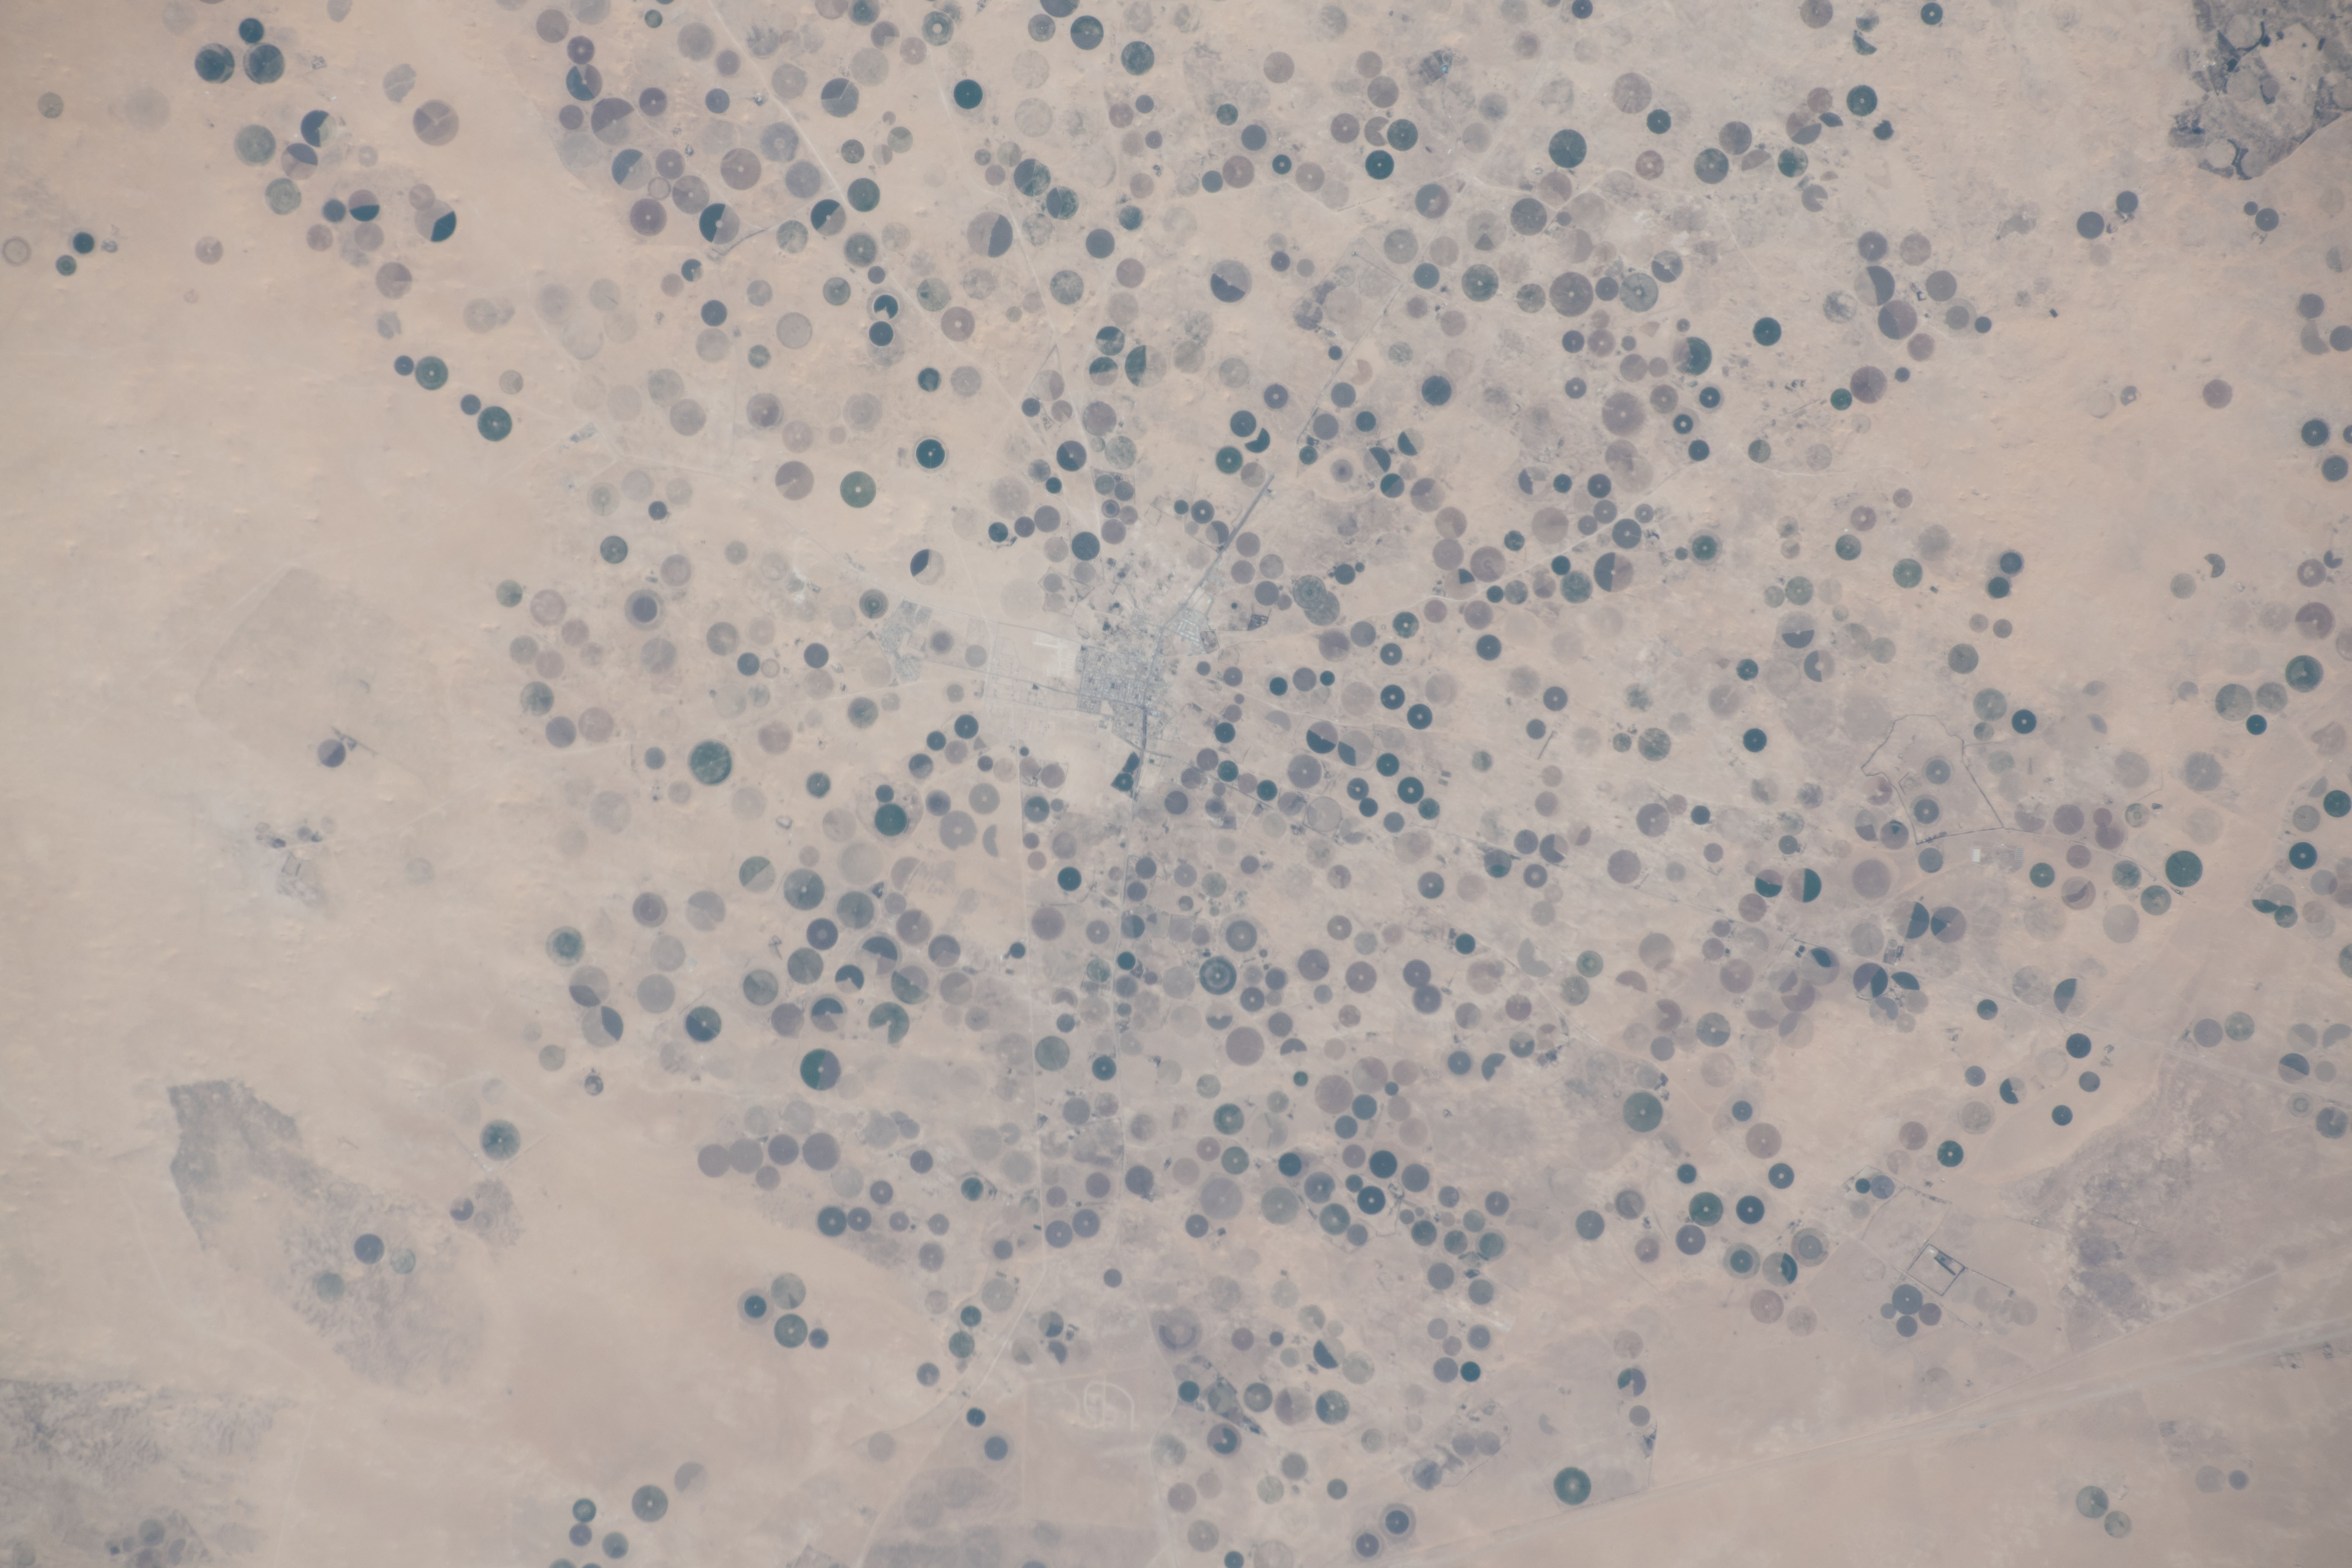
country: SAUDI ARABIA
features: QAYAT AL ULYA
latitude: 27.6
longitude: 47.7
